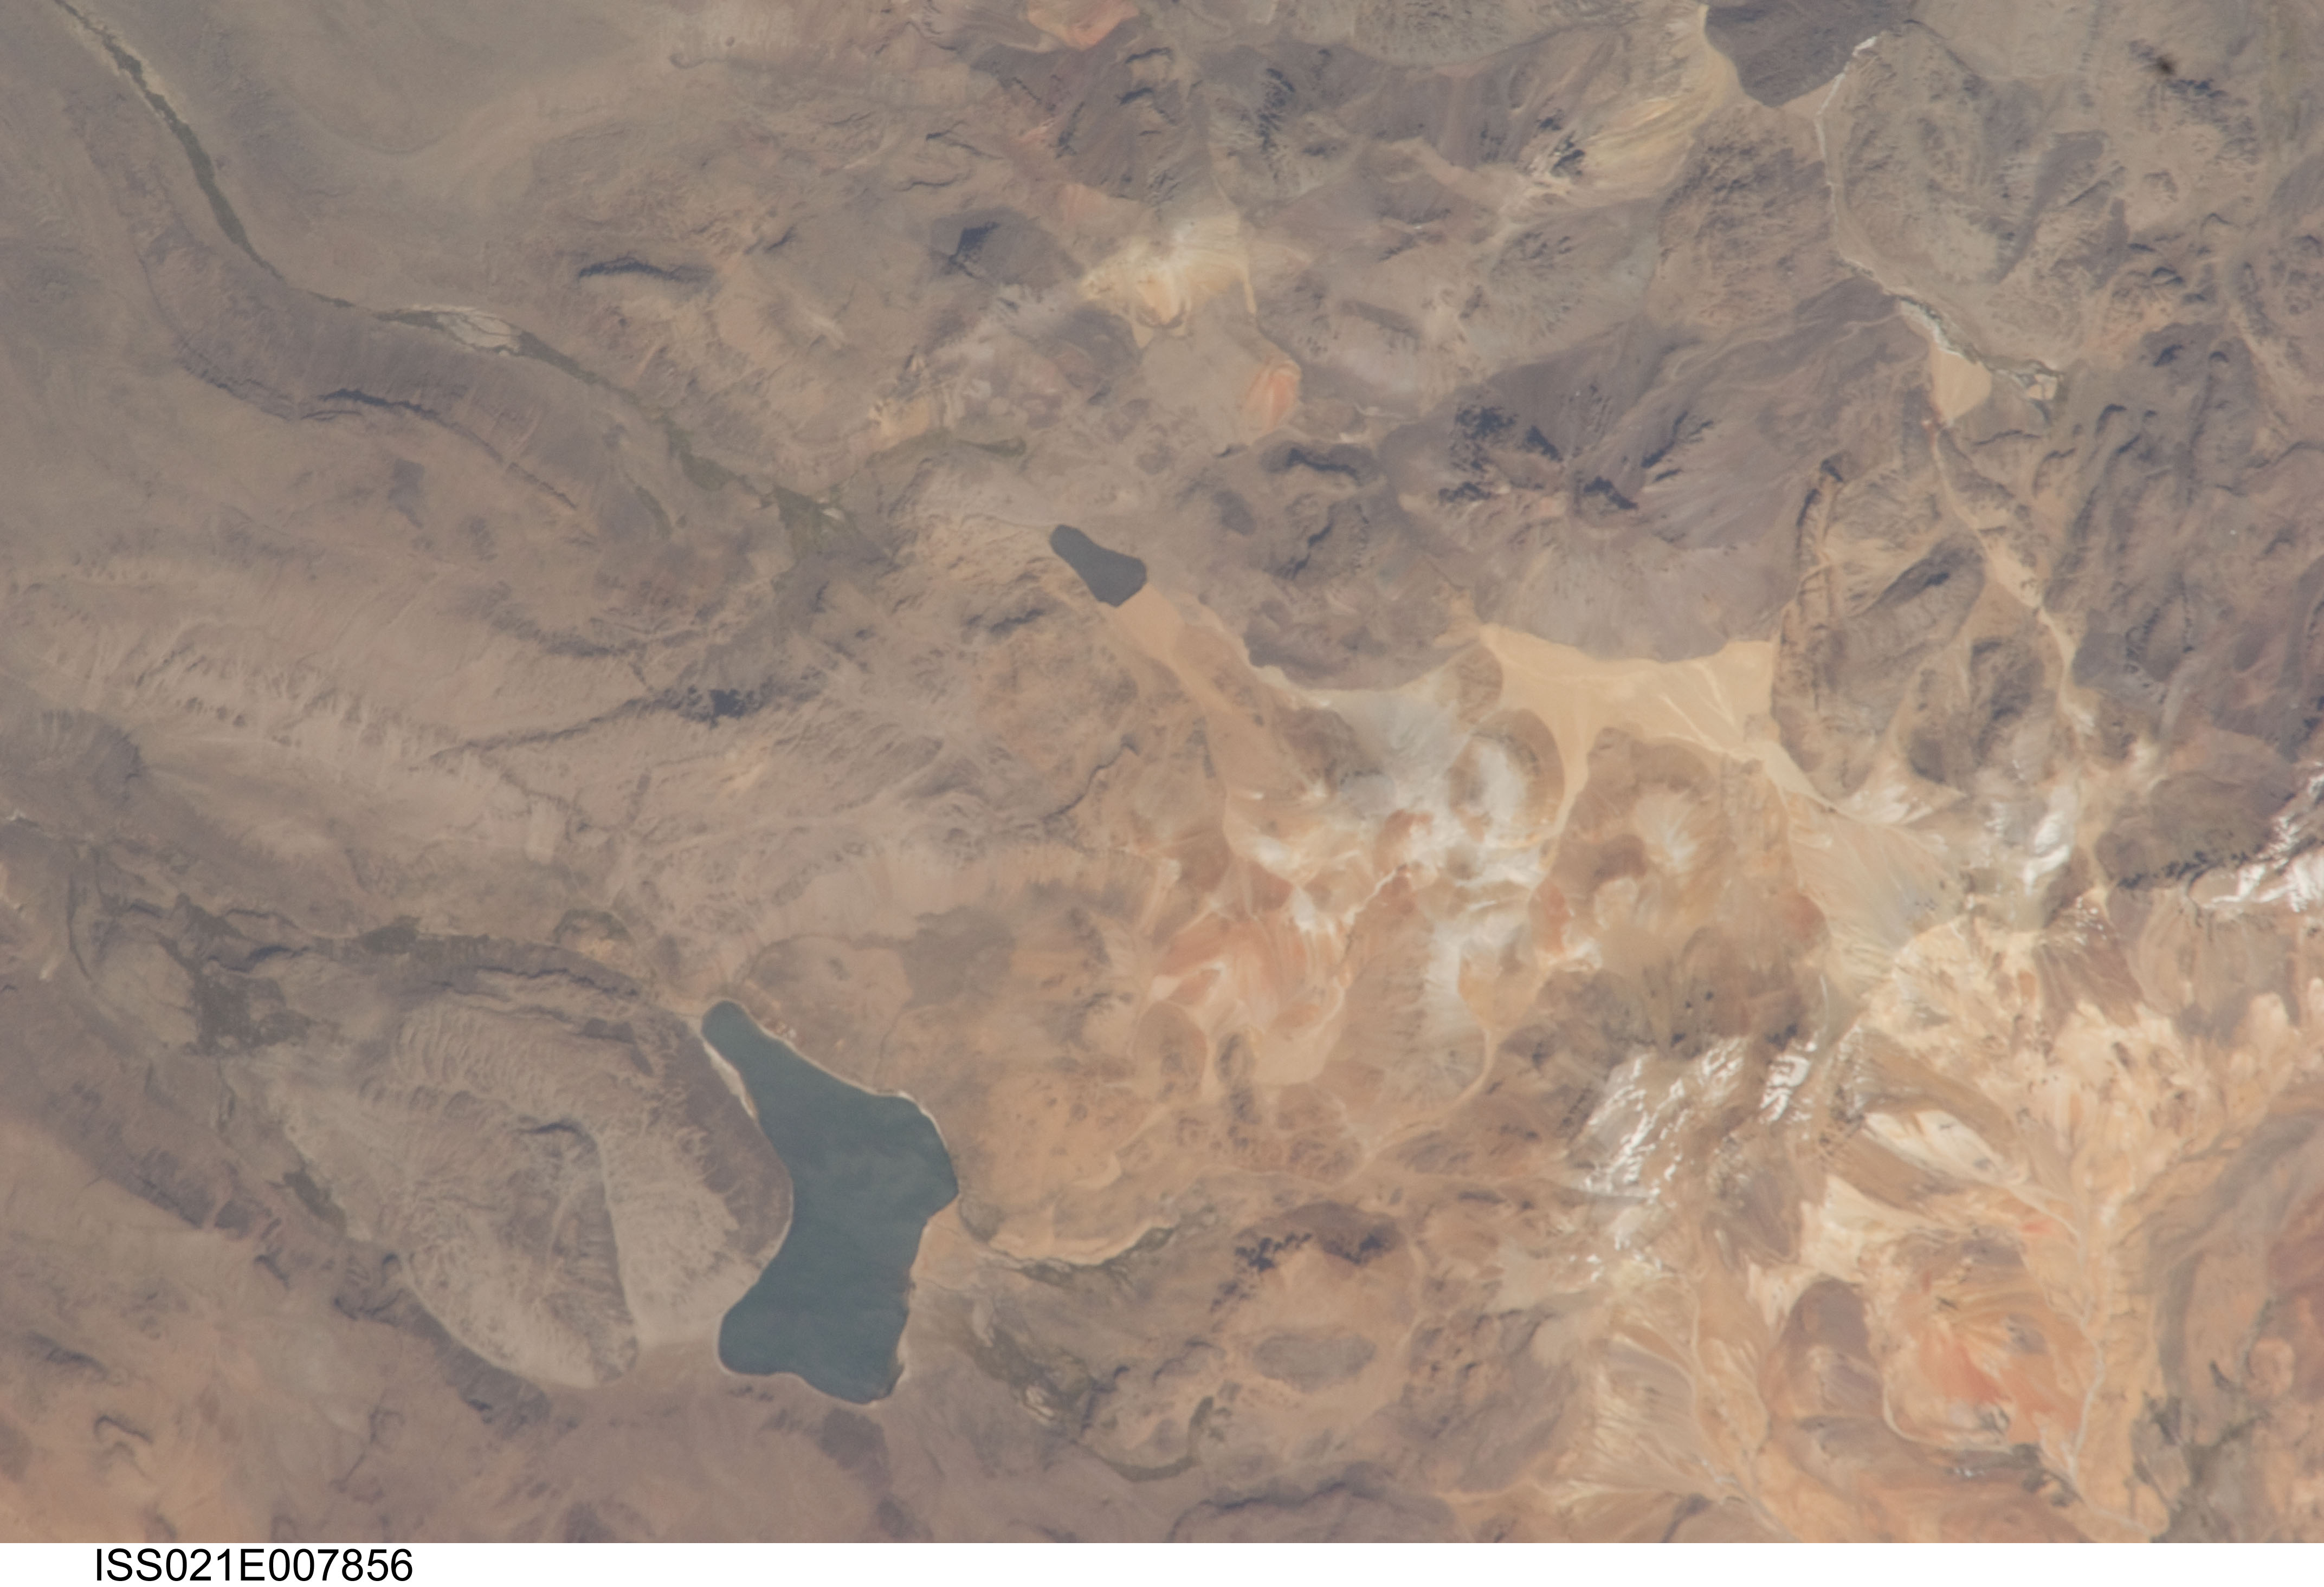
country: PERU
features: LAGUNA CASIRI, NEVADO CASIRI VOL.
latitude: -17.4
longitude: -69.8
